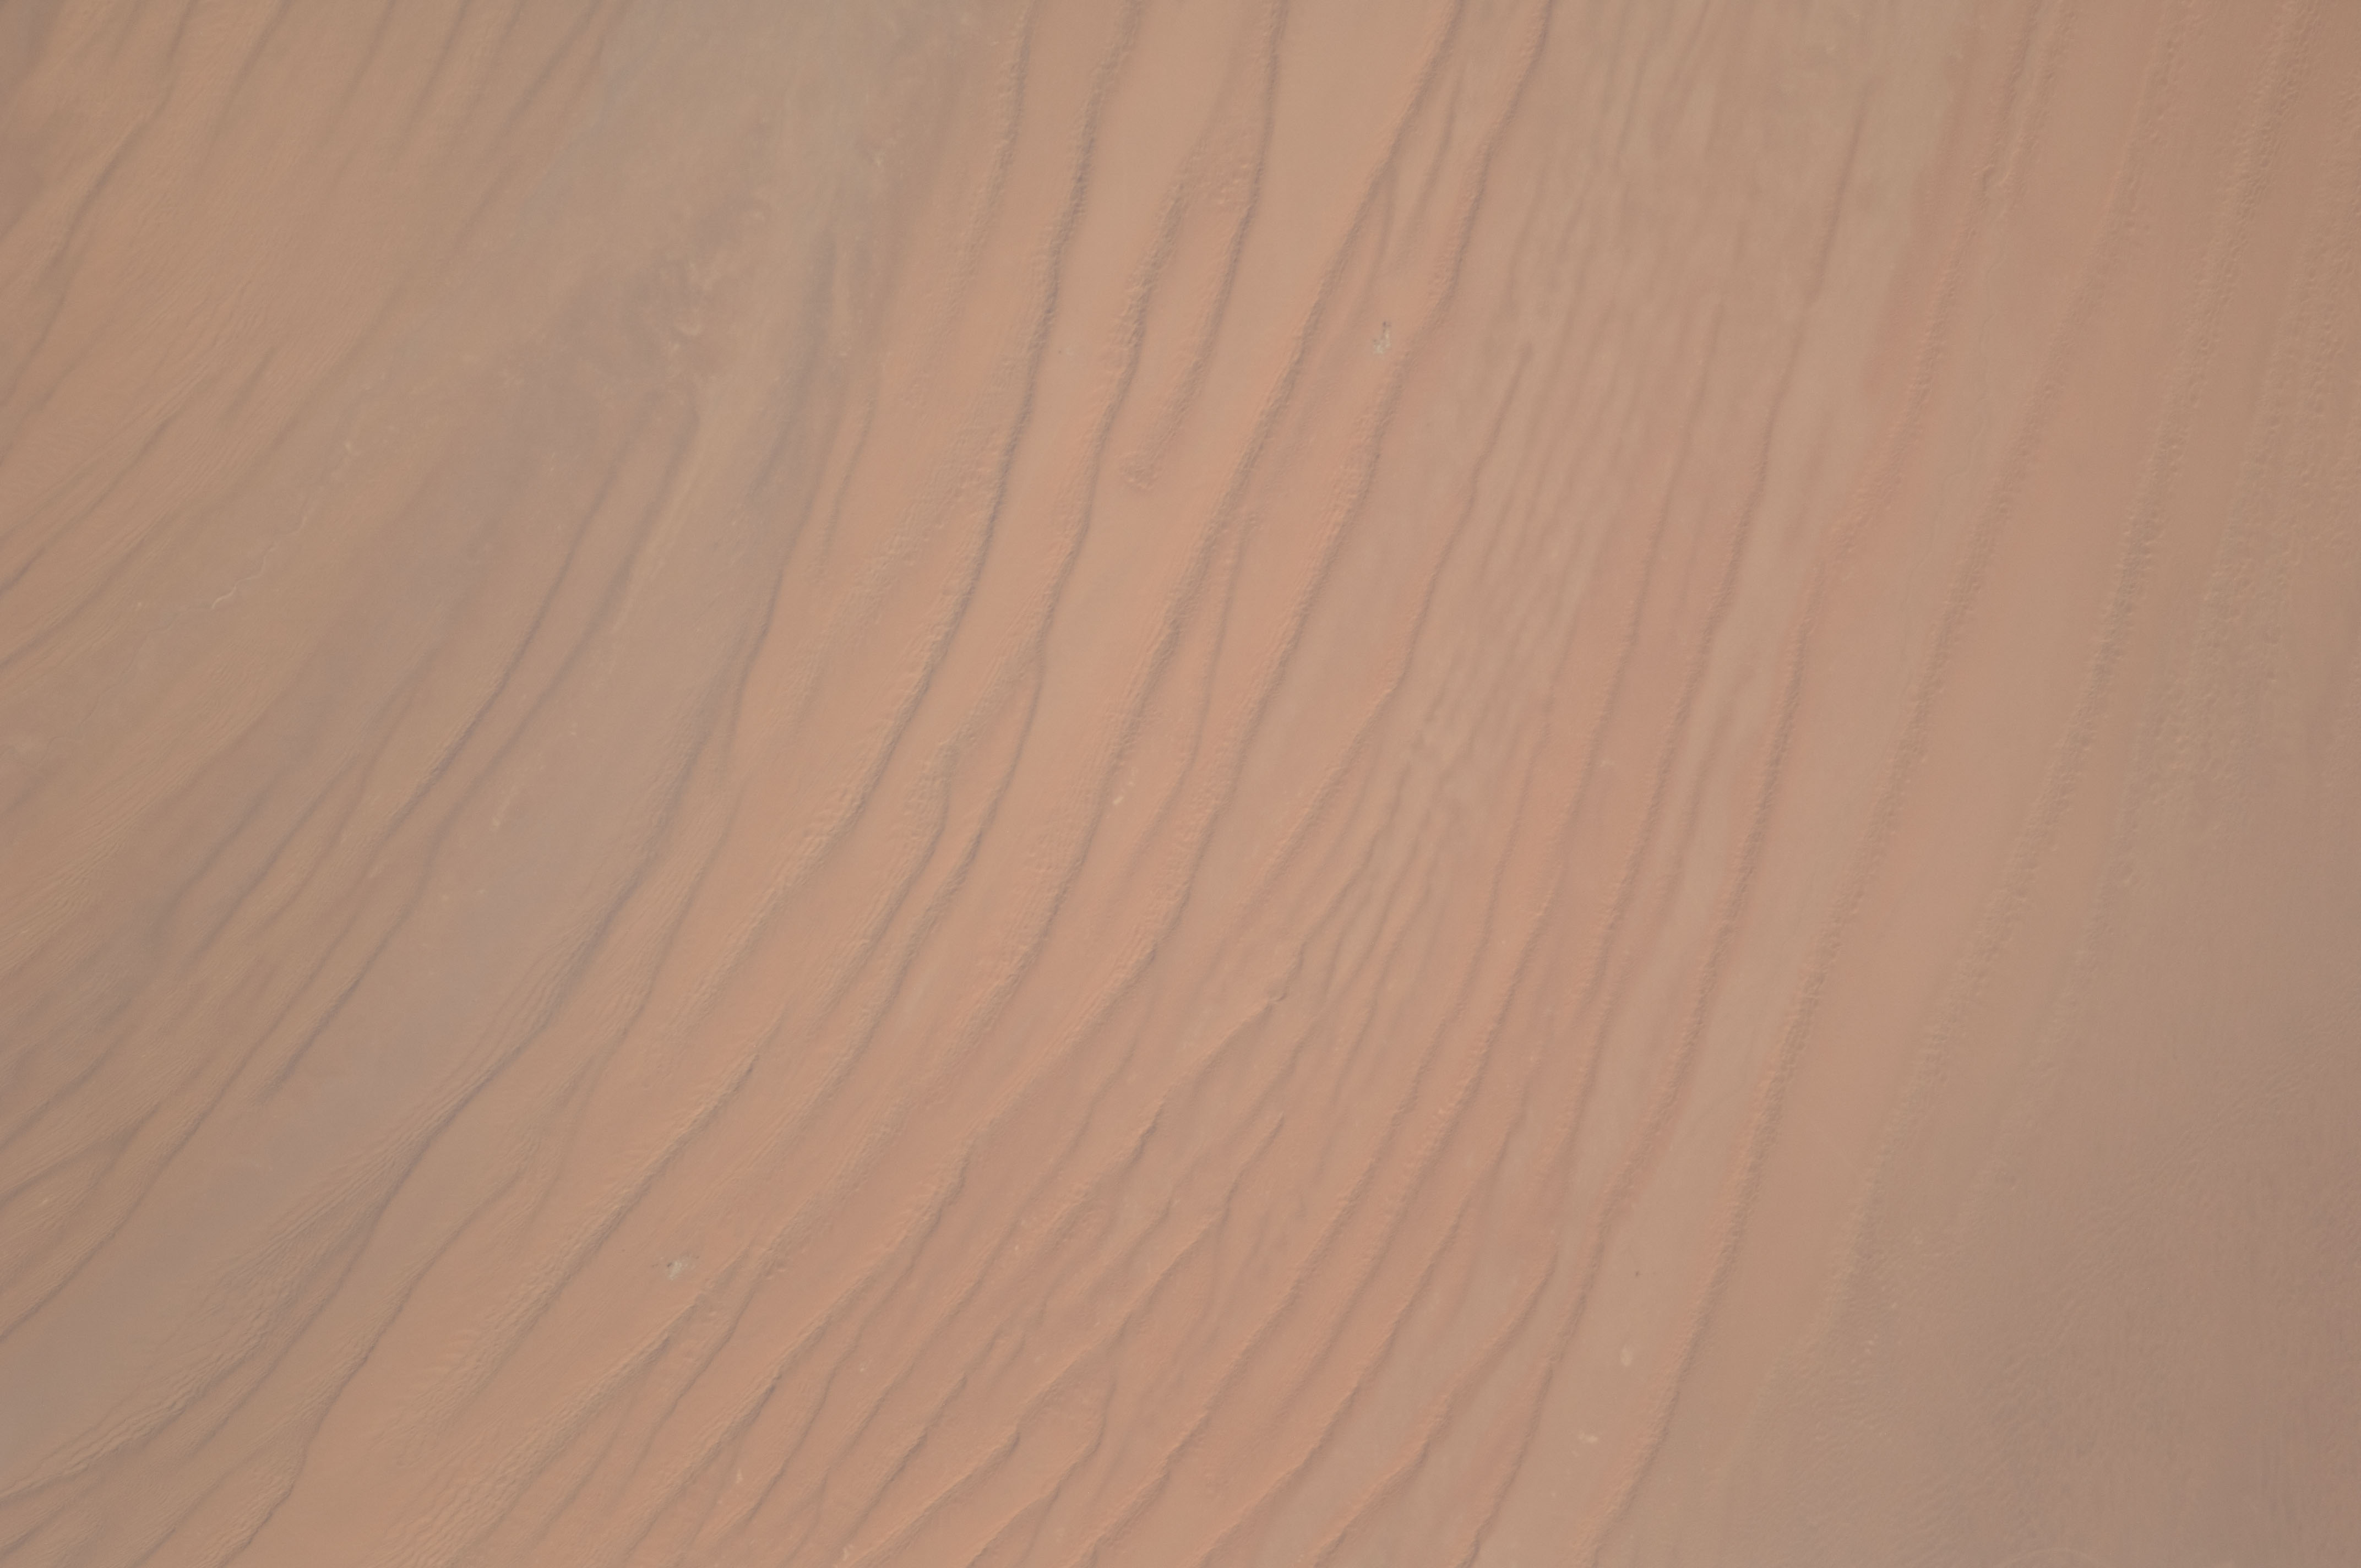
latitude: 15.3
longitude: 45.9
